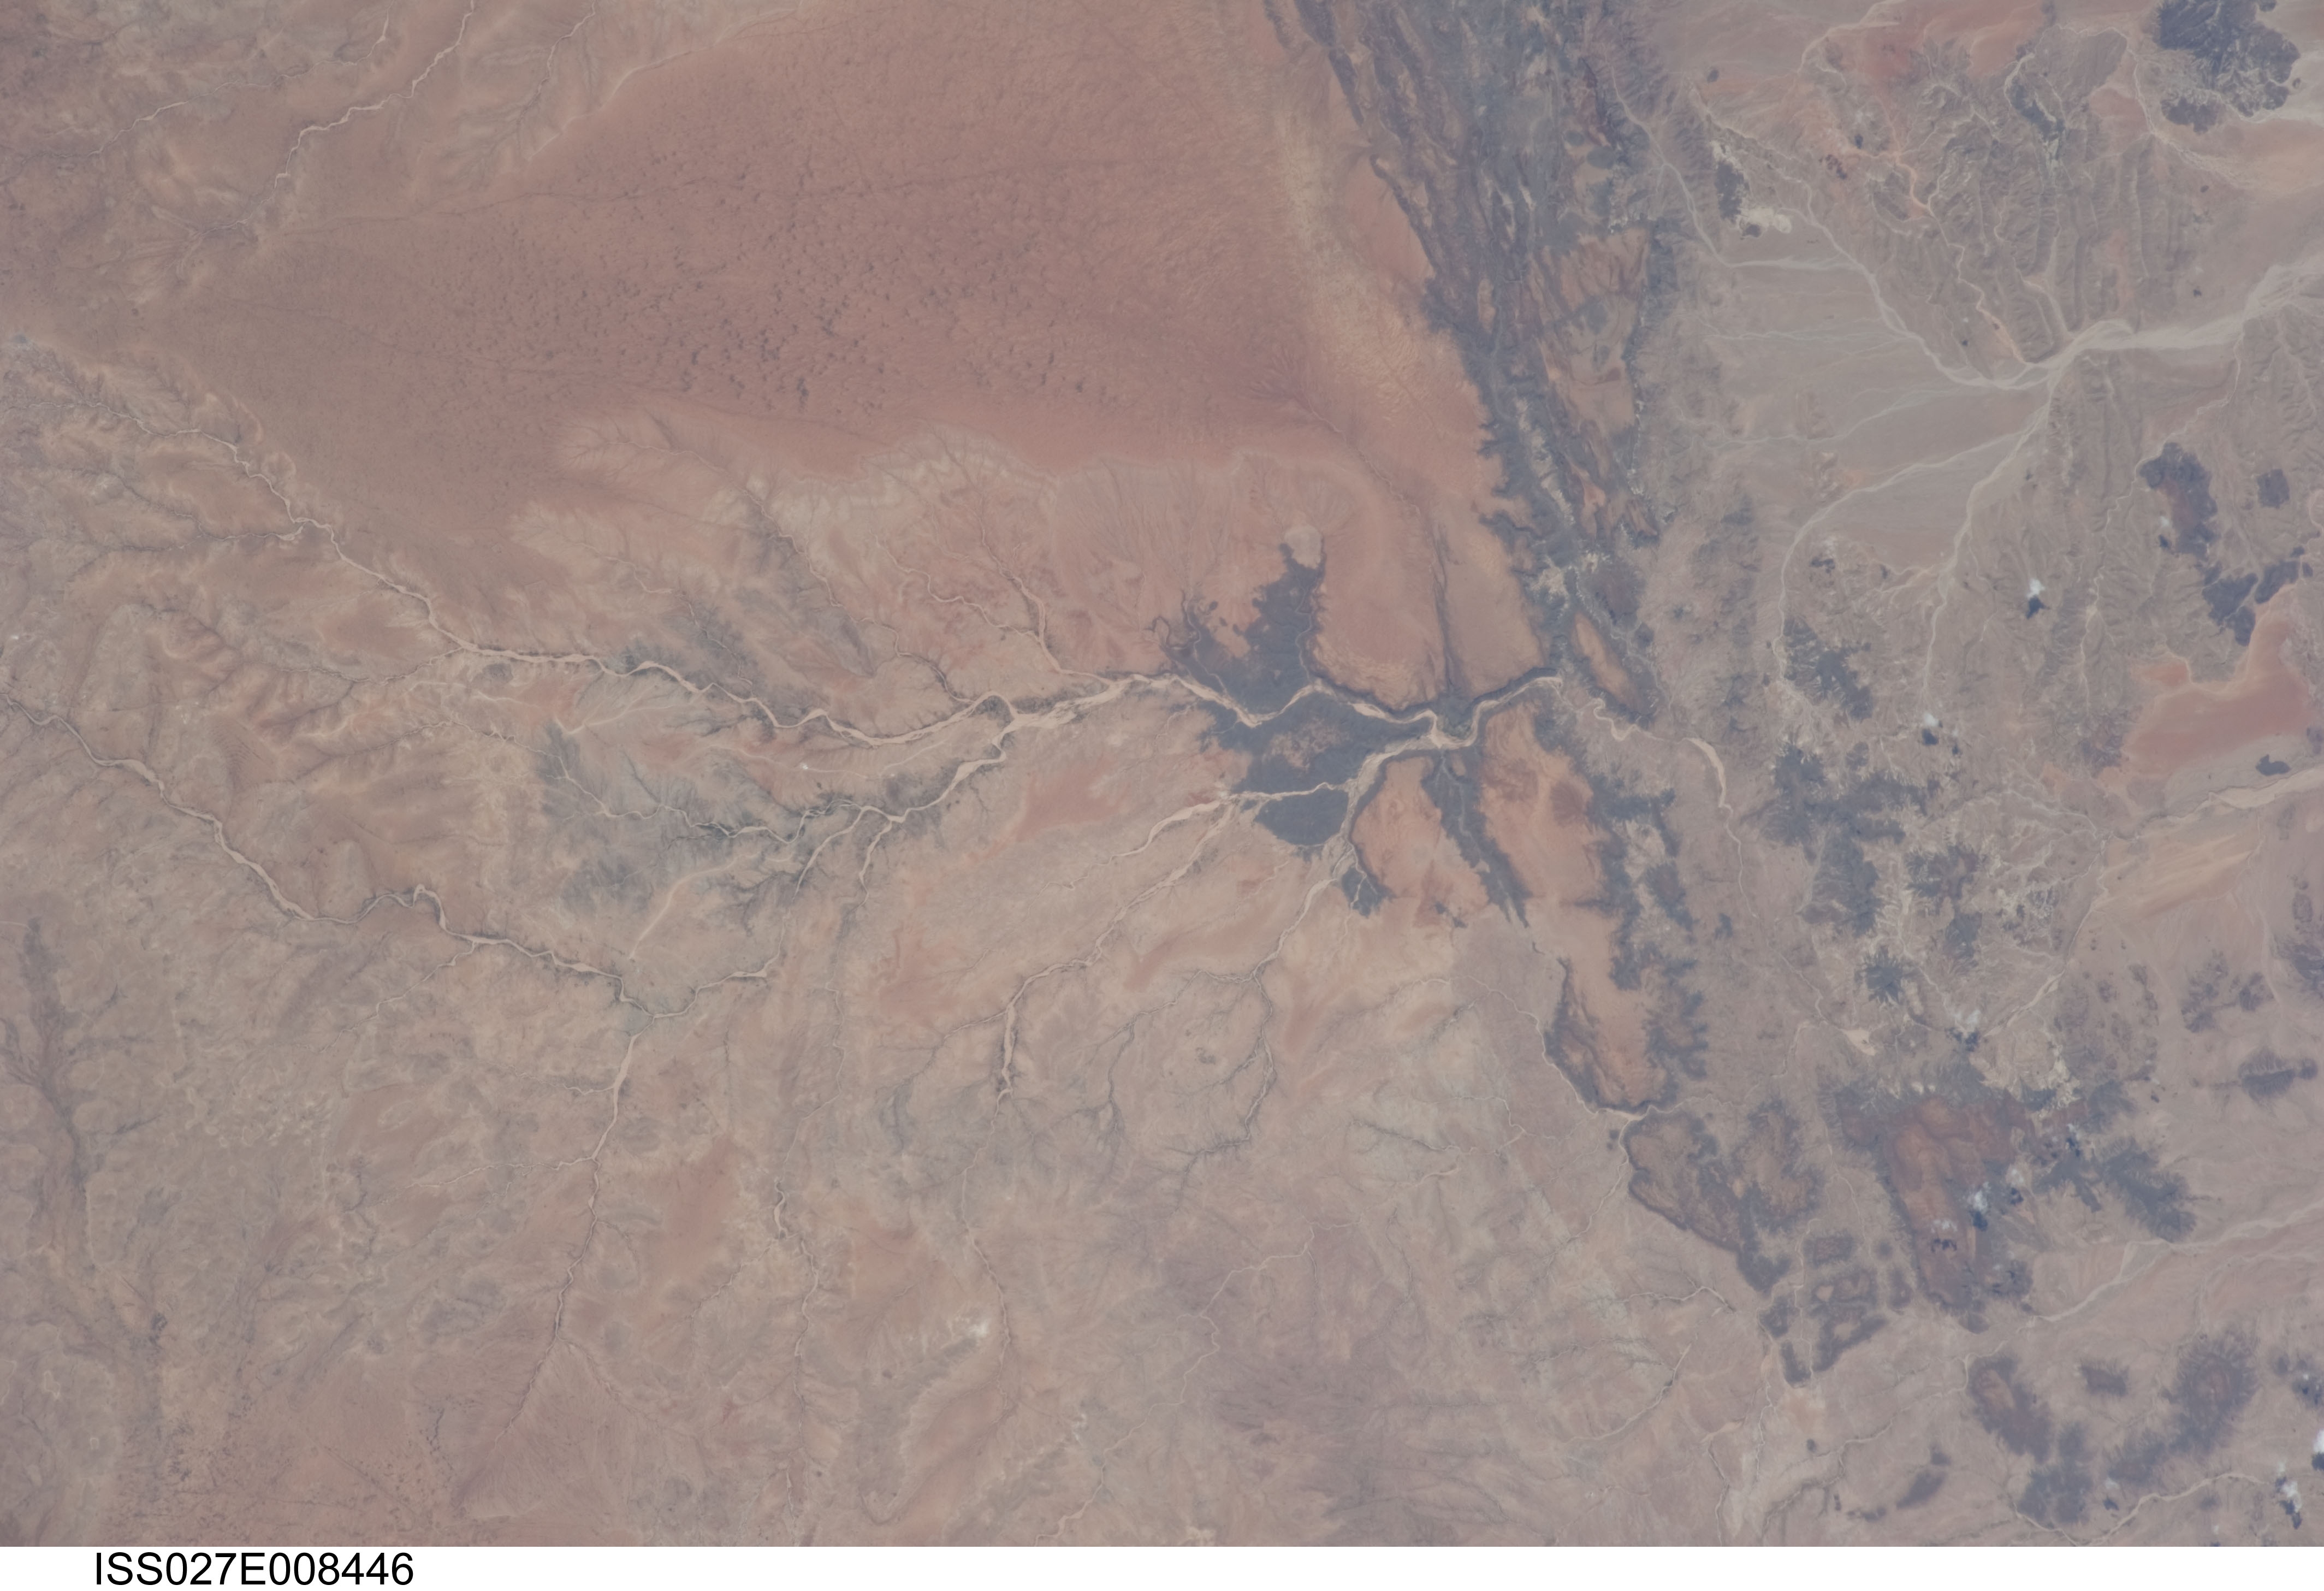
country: SOMALIA
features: DAARBUDUQ, SOMALIA
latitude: 9.8
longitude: 44.3
